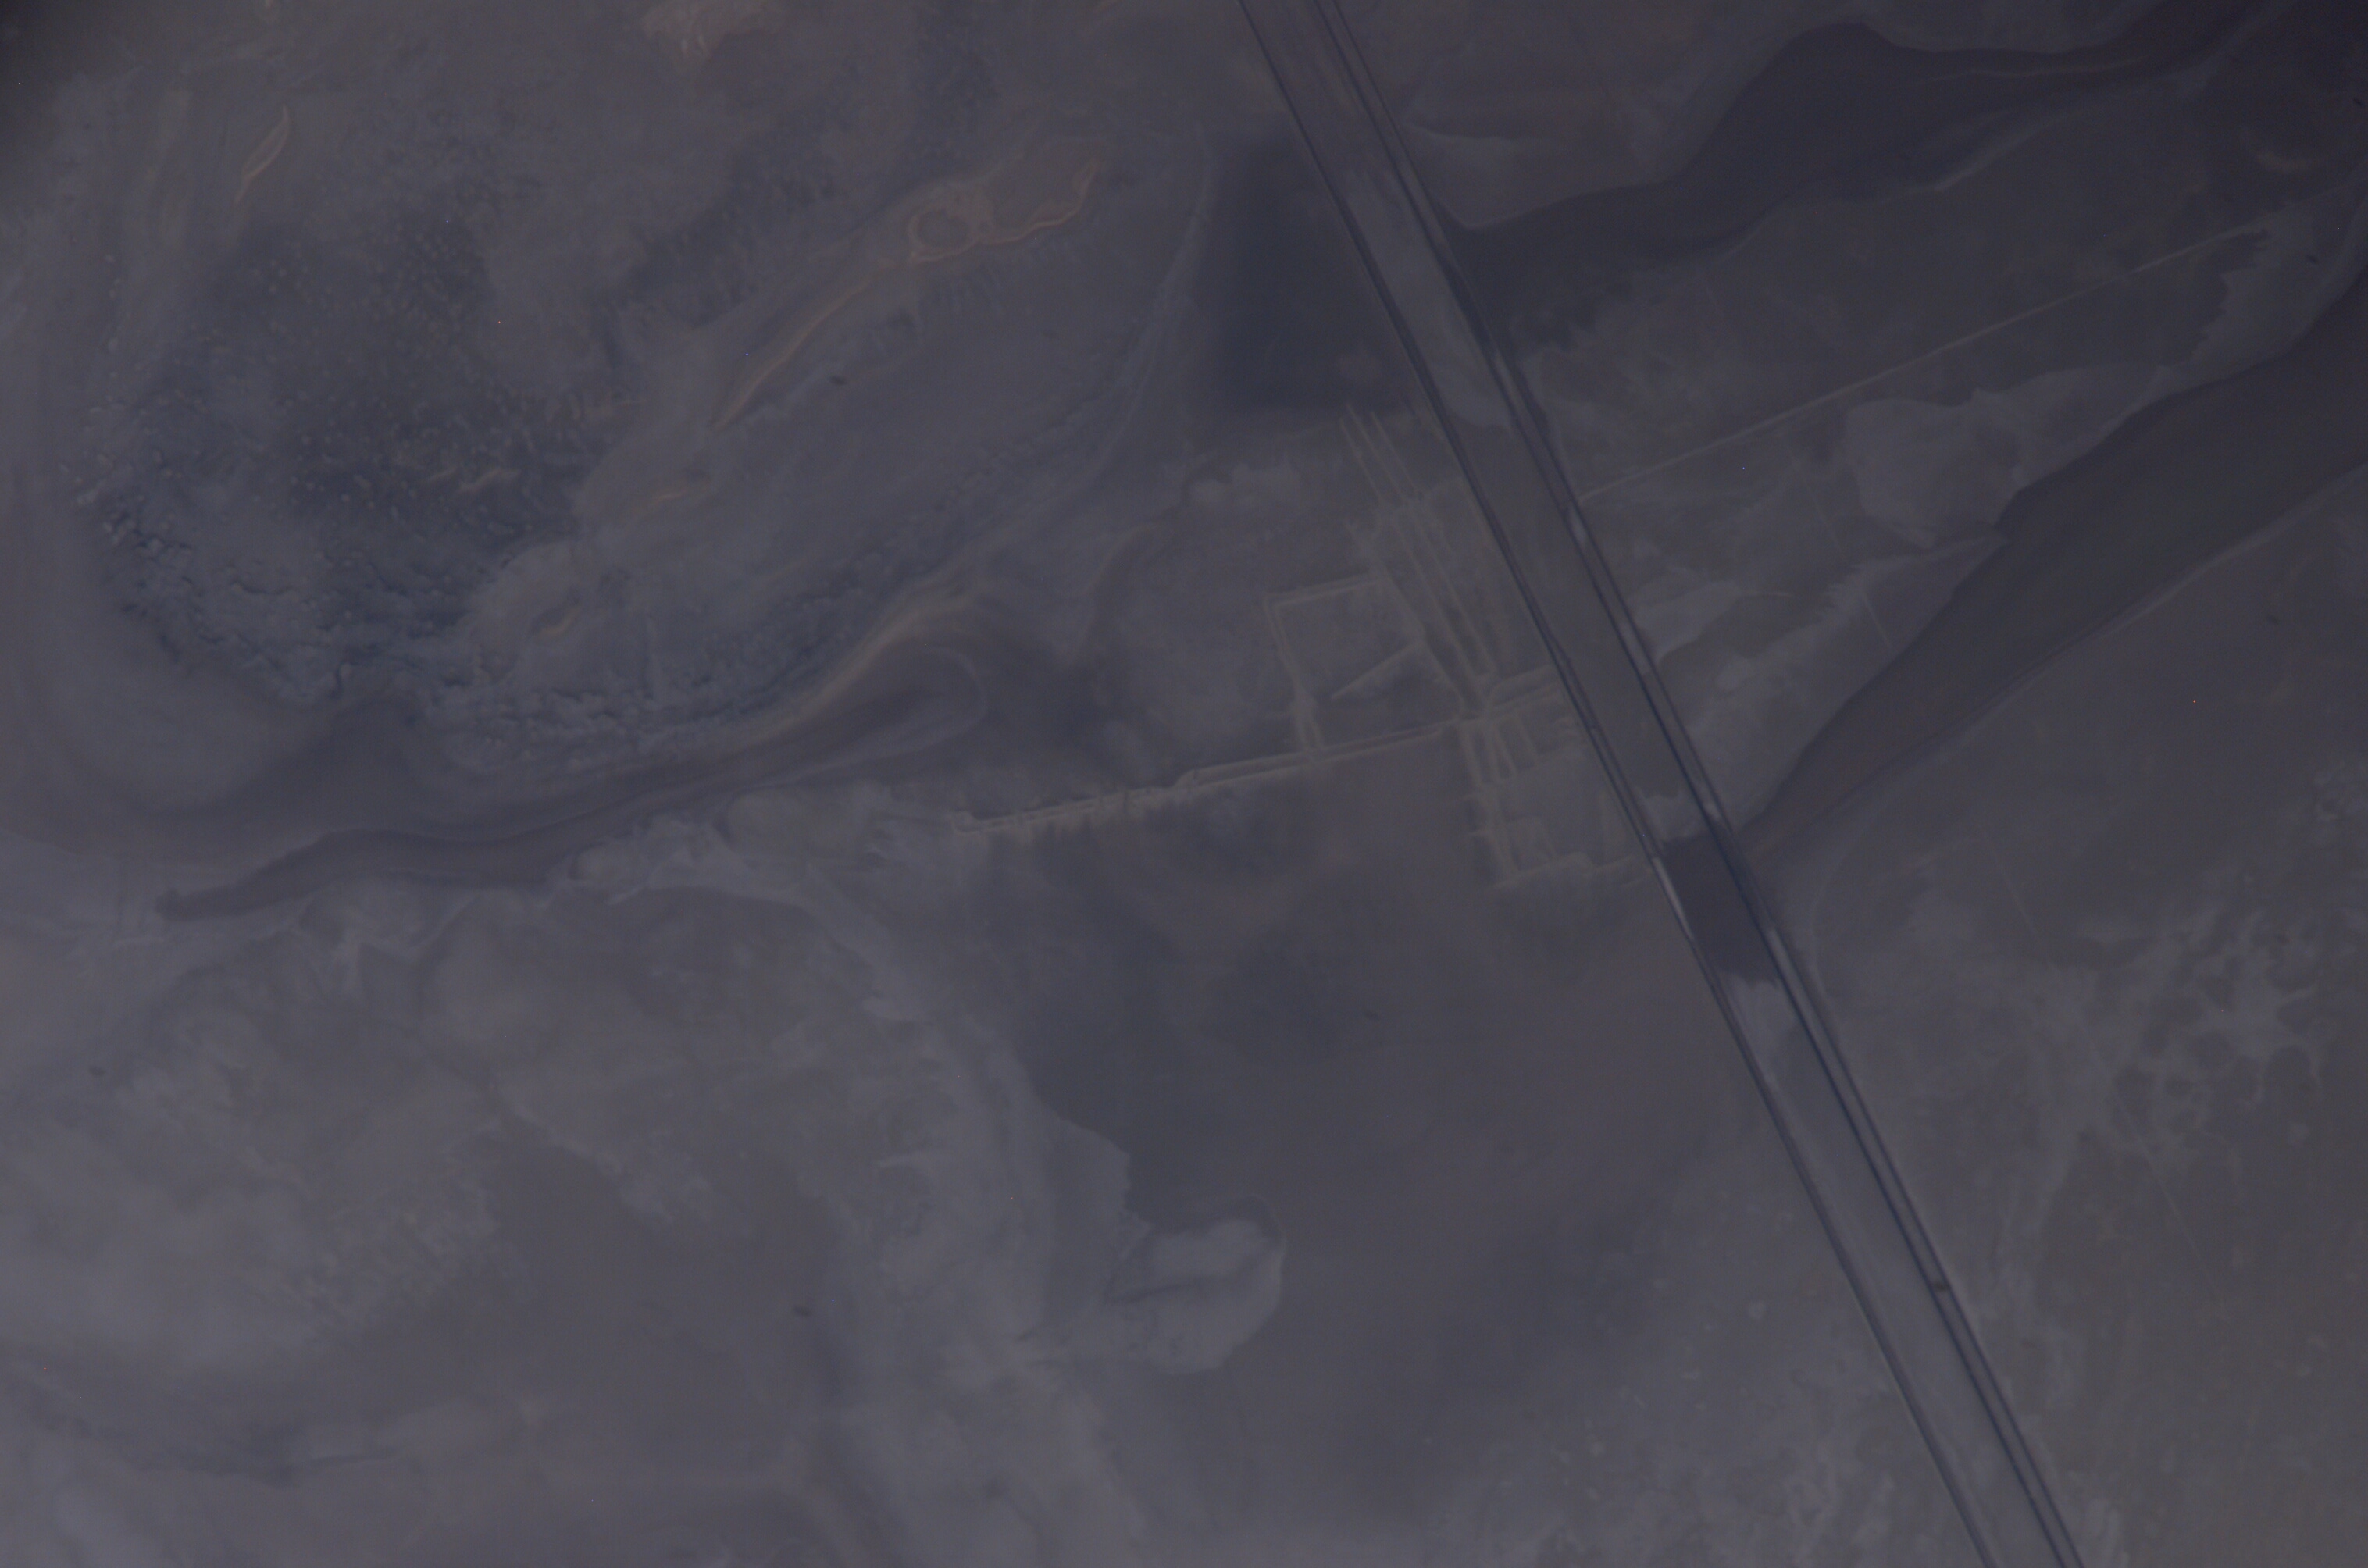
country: USA-UTAH
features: ROADS, SALT LAKES, FLATS
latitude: 40.7
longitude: -113.7
